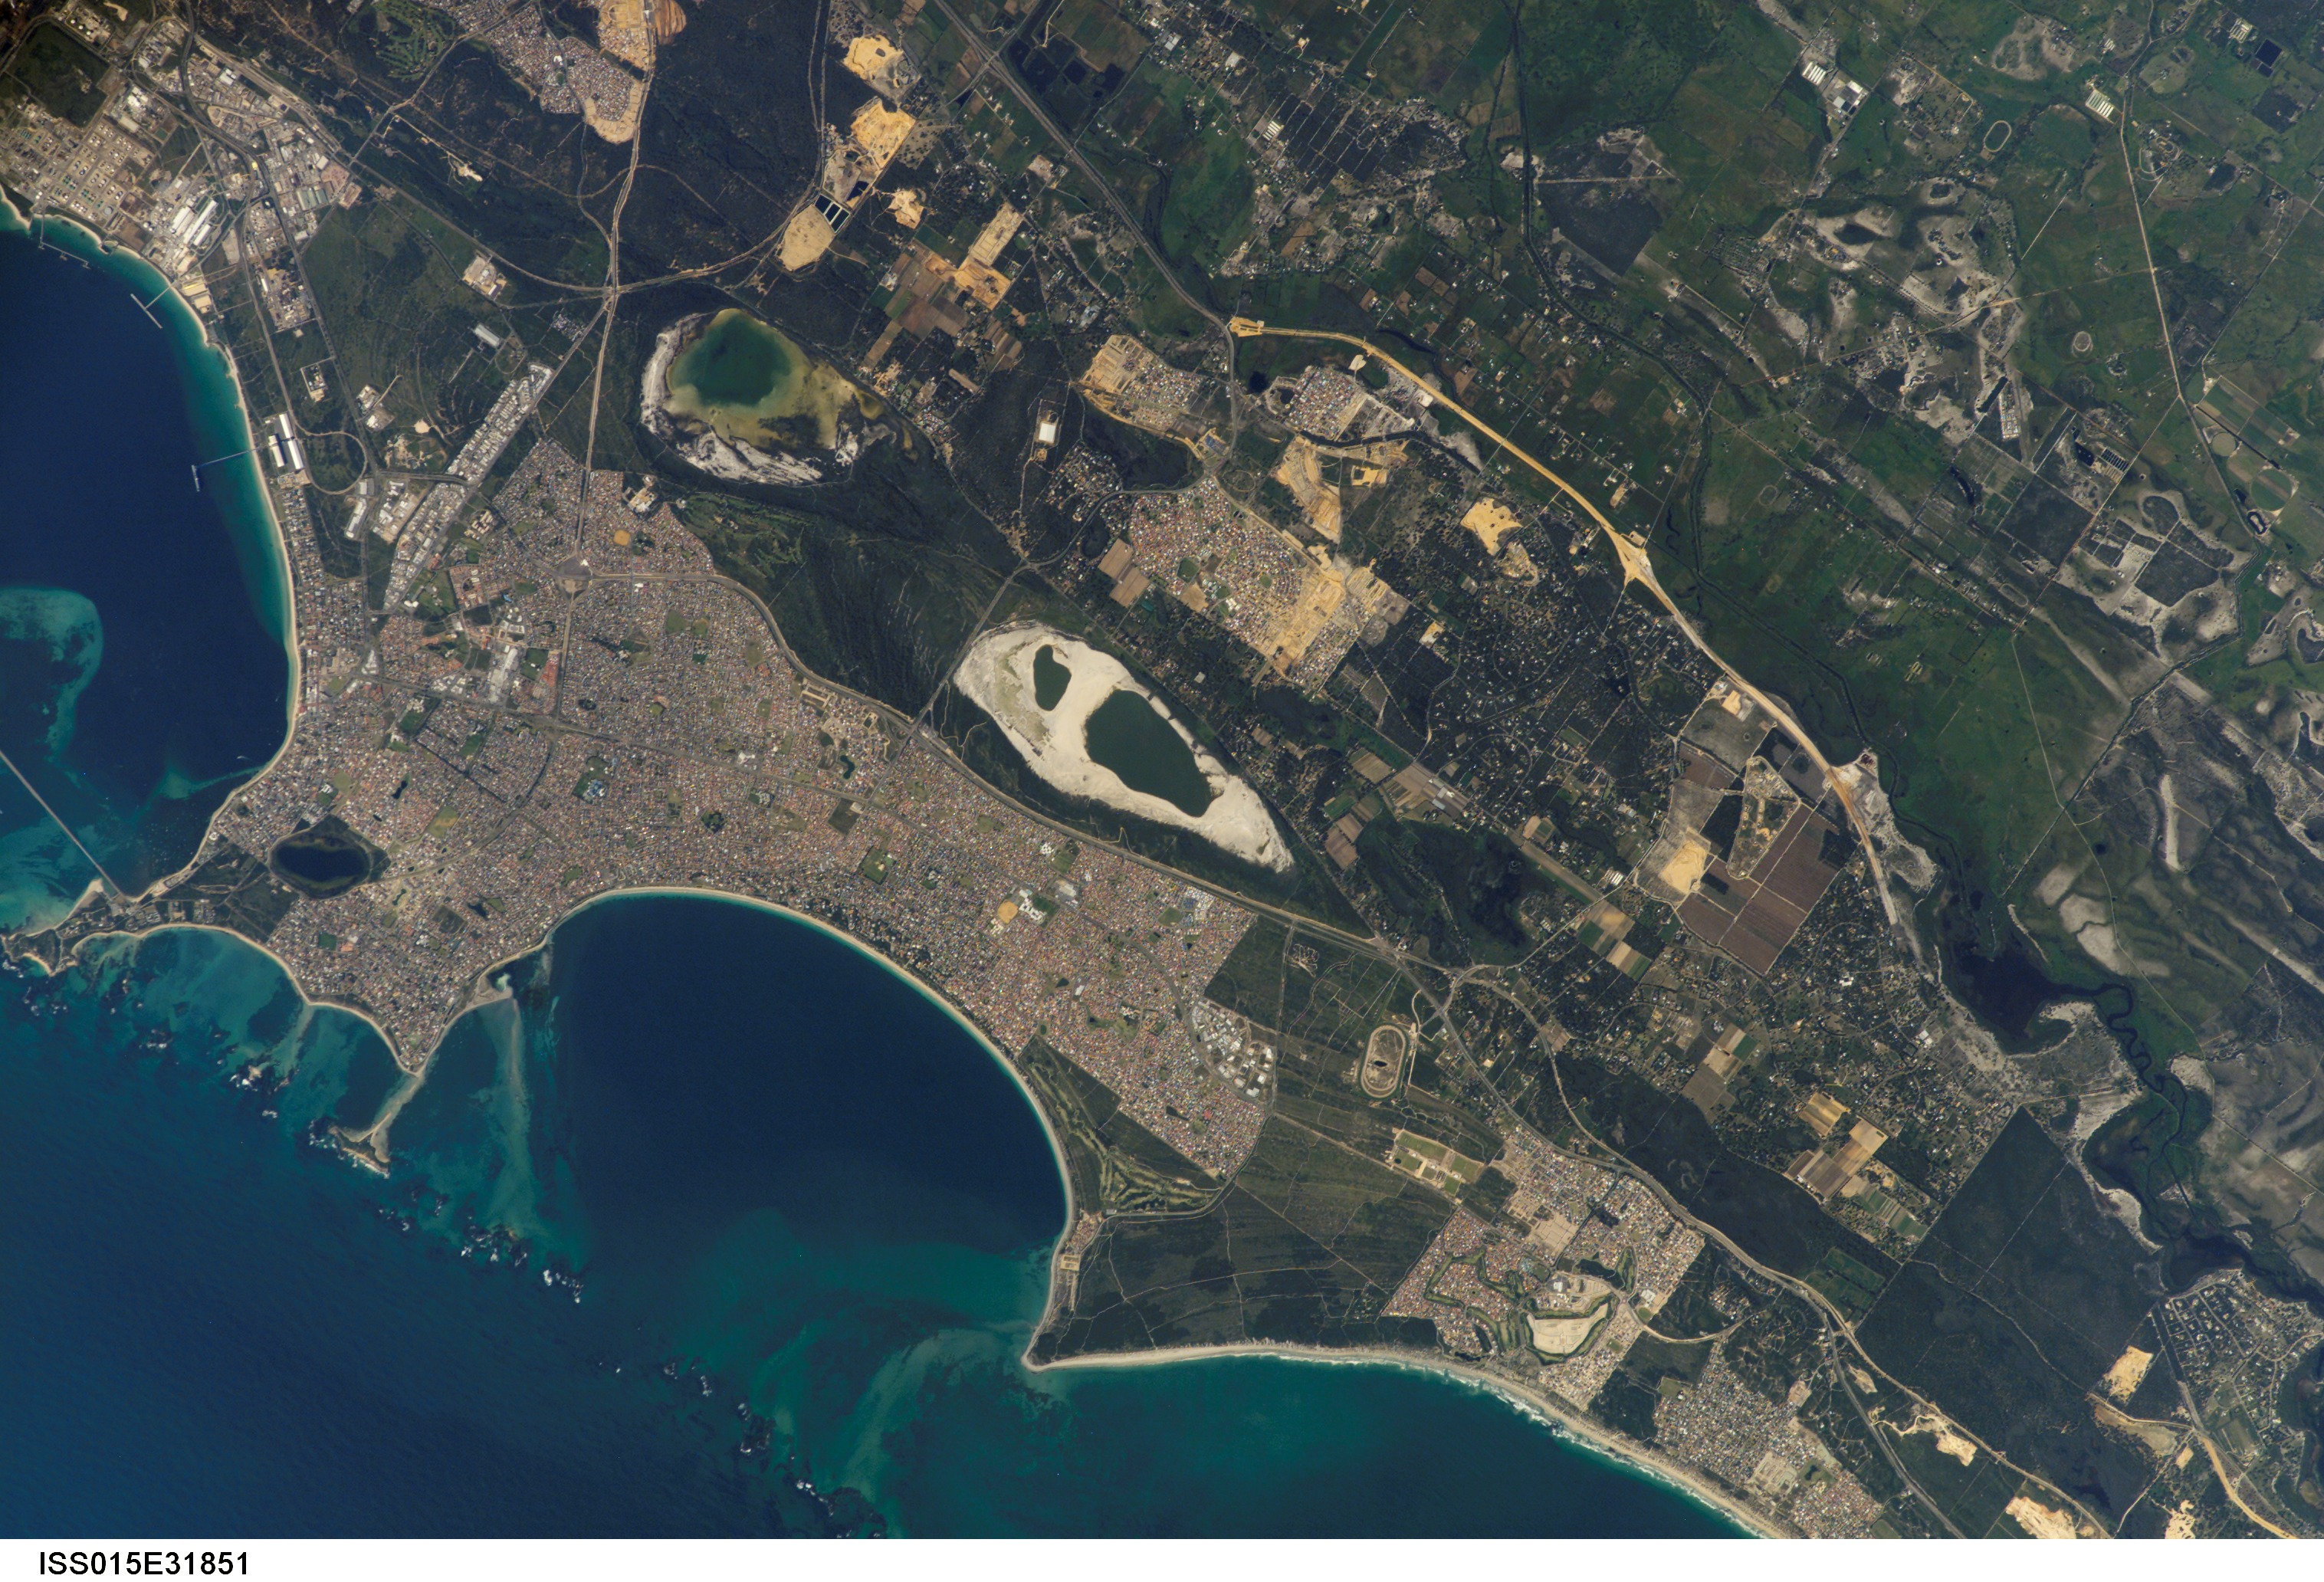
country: AUSTRALIA-WA
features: ROCKINGHAM, WERNBRO SOUND
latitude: -32.3
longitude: 115.8
